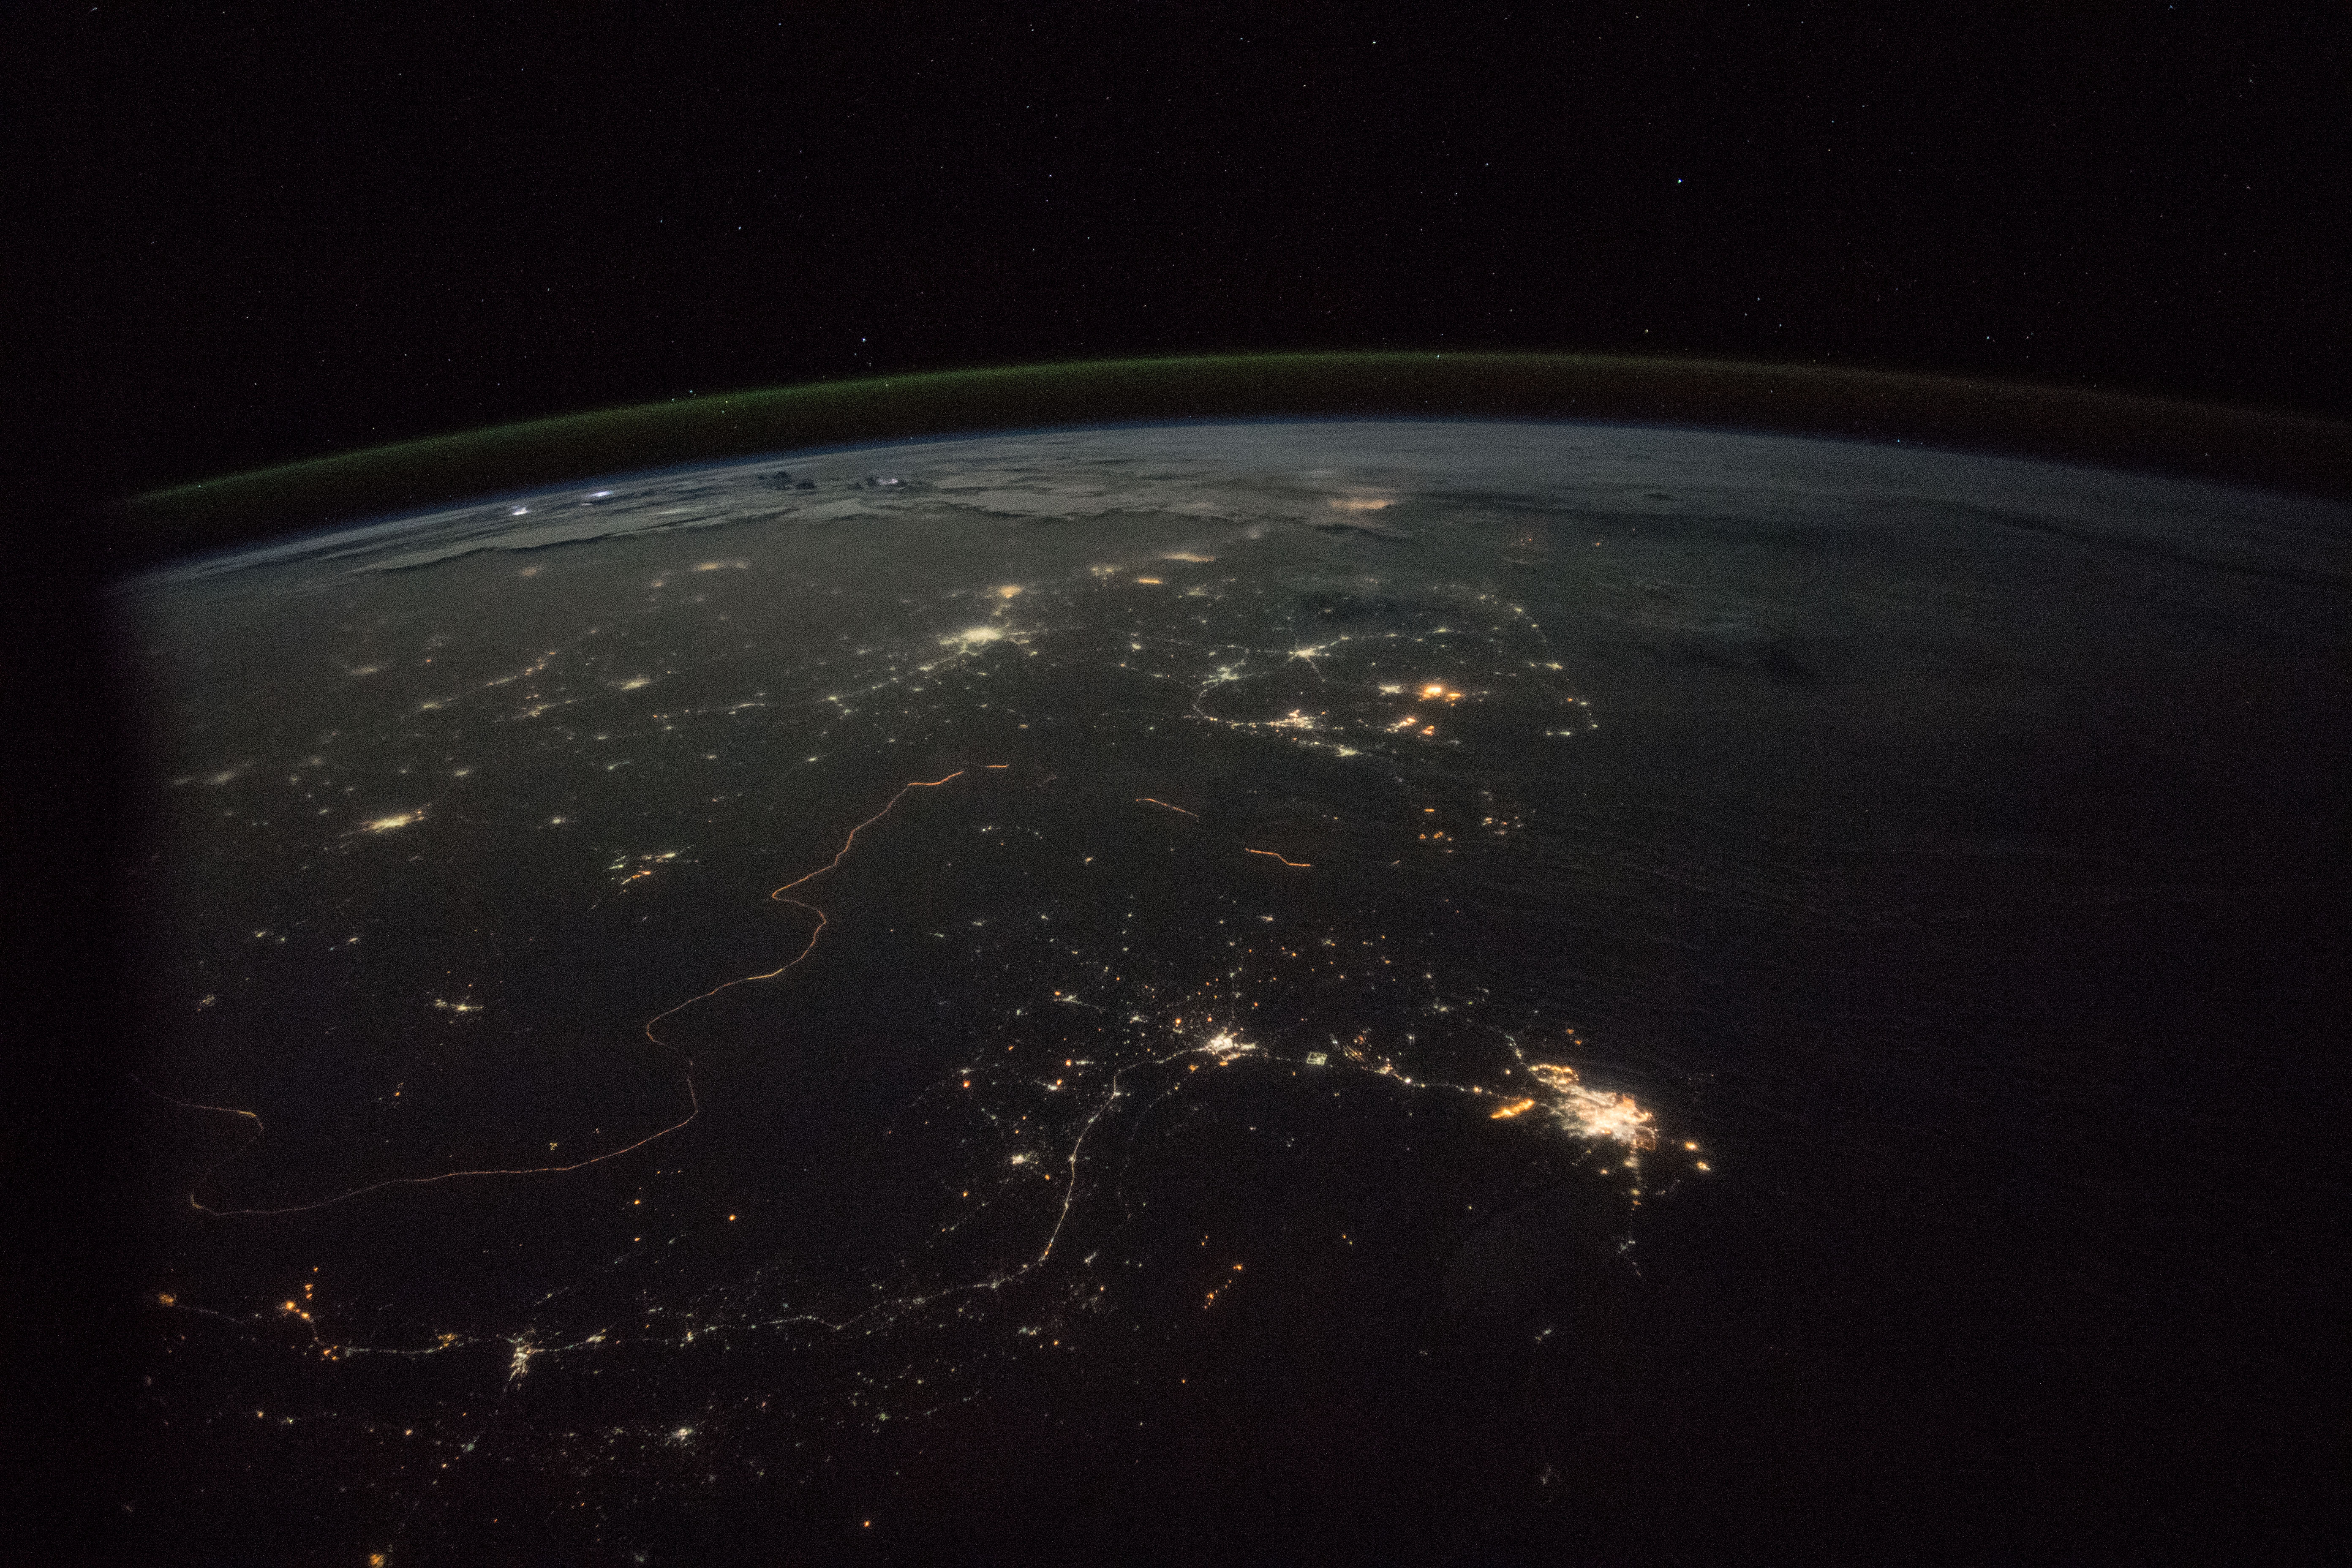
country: INDIA
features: DARK EARTHOBS, KARACHI
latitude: 23.0
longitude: 70.5
